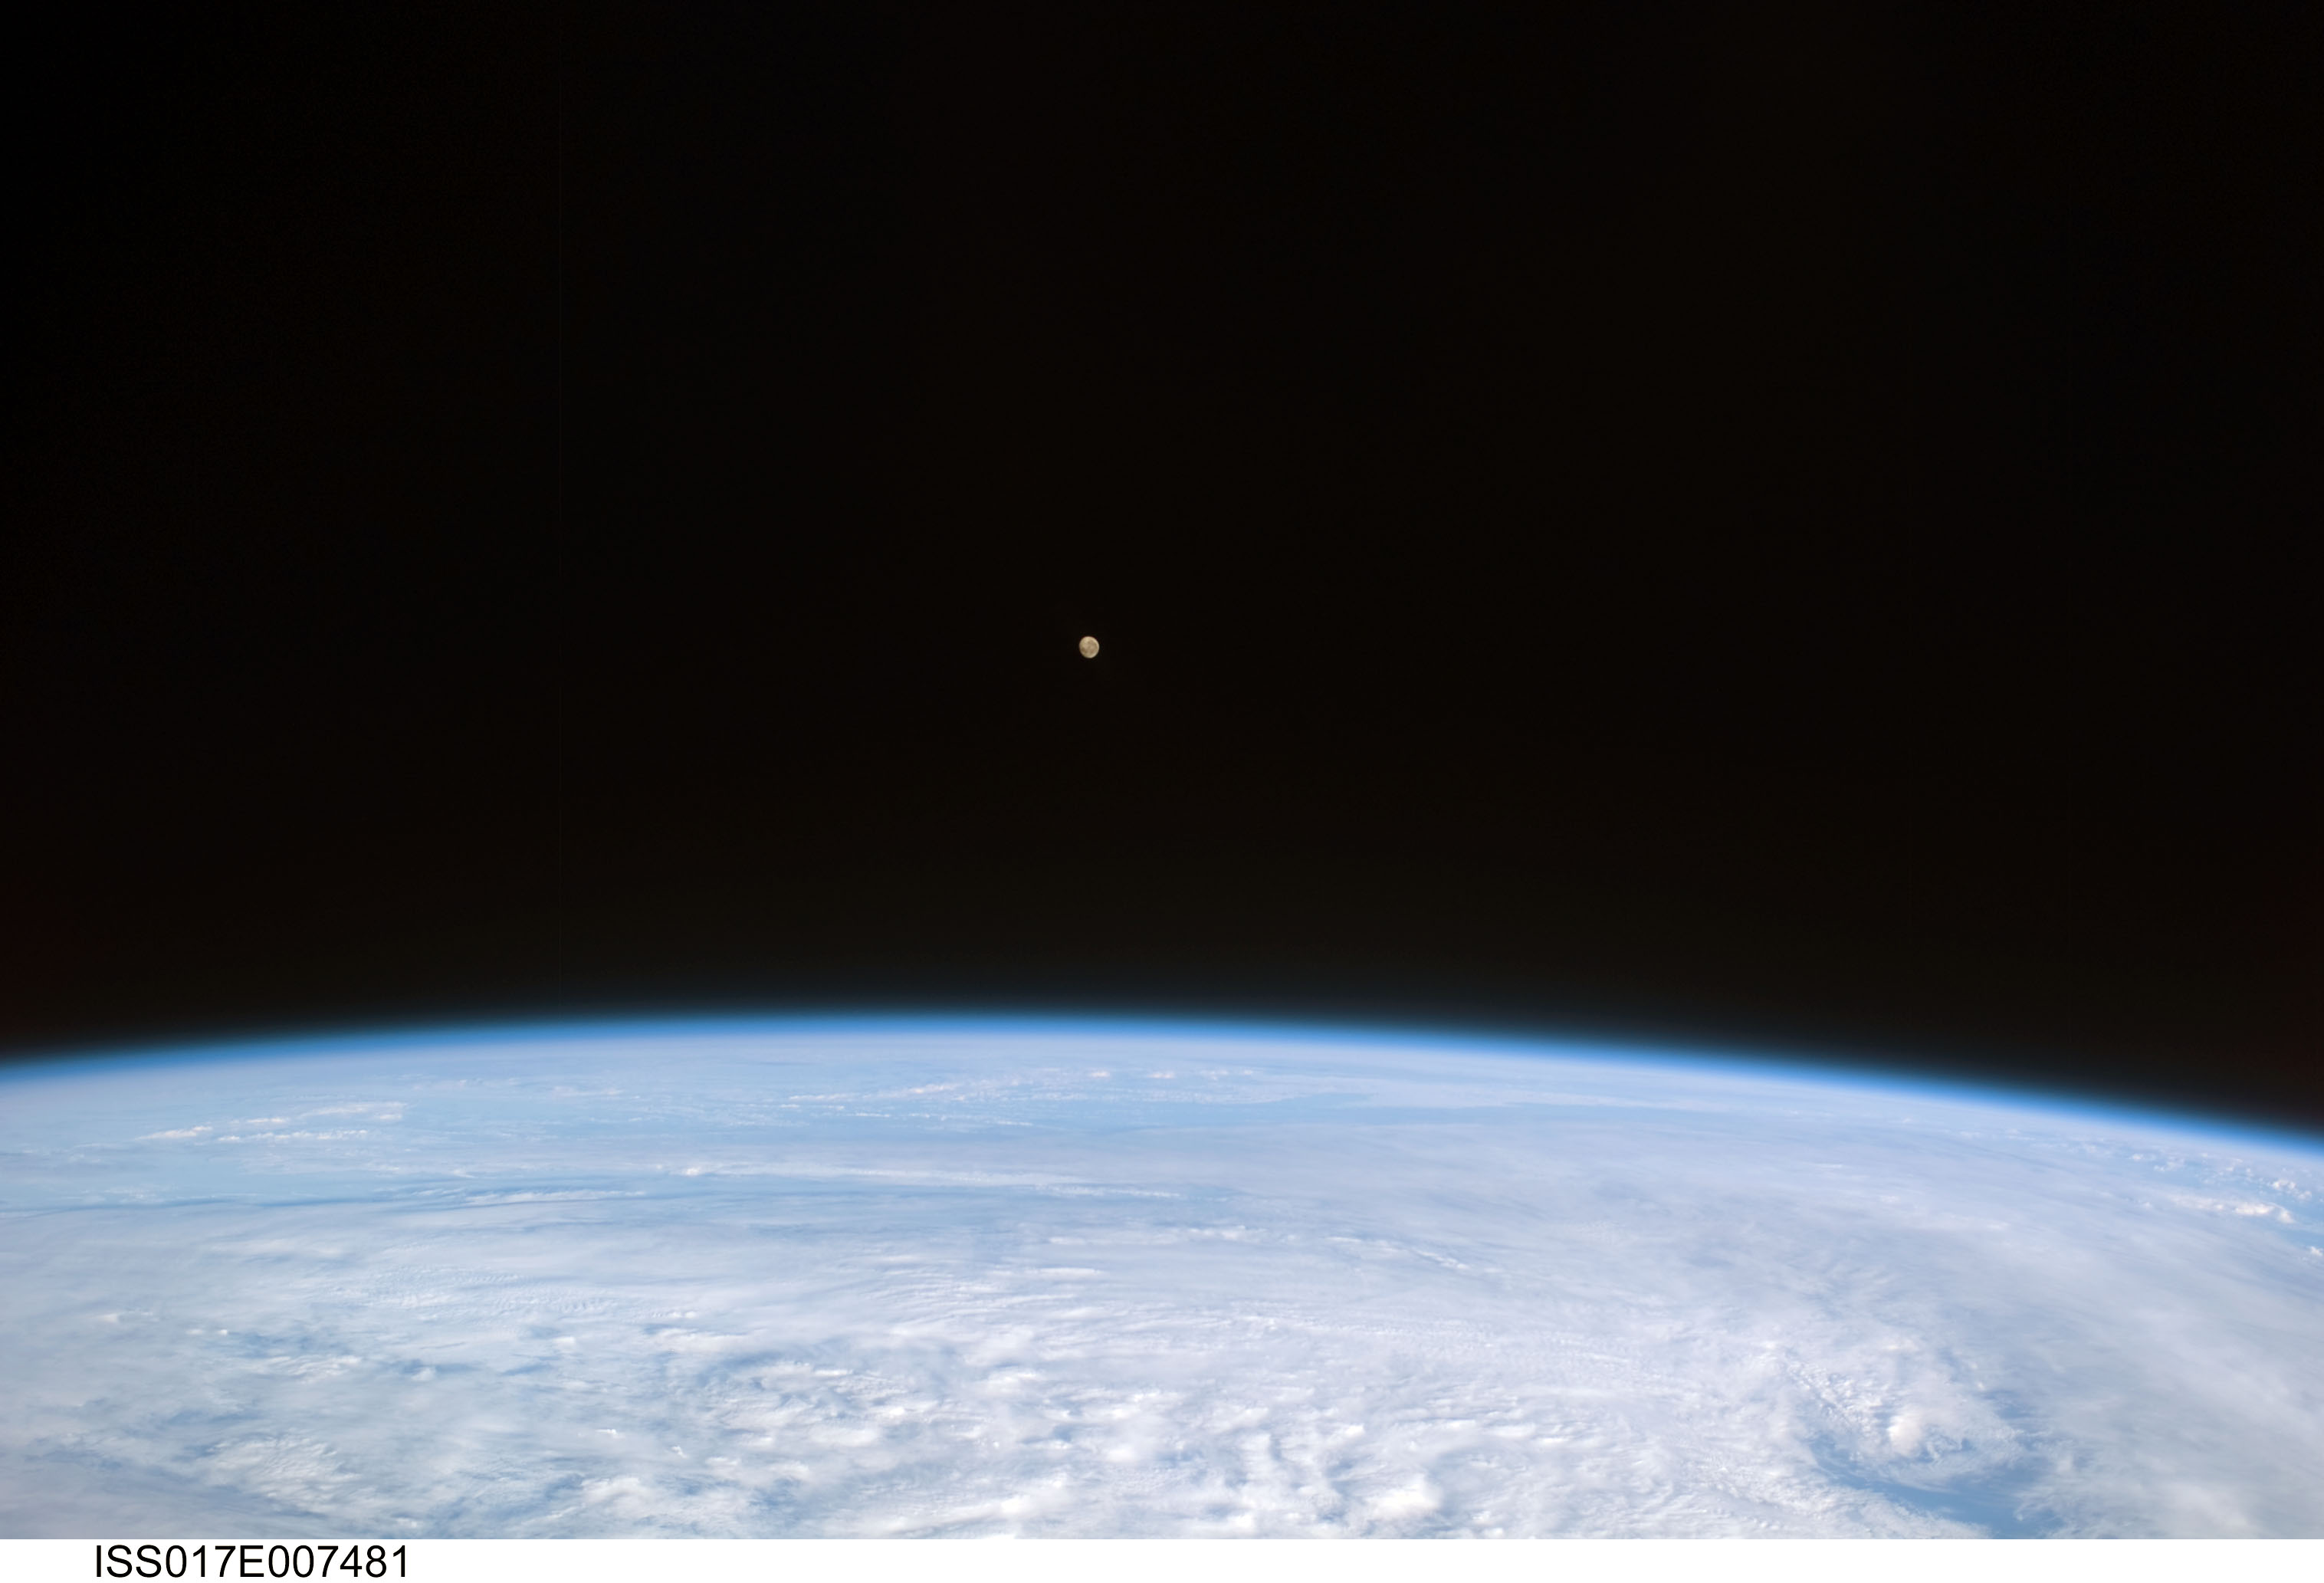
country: PACIFIC OCEAN
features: PAN- GIBBOUS MOON
